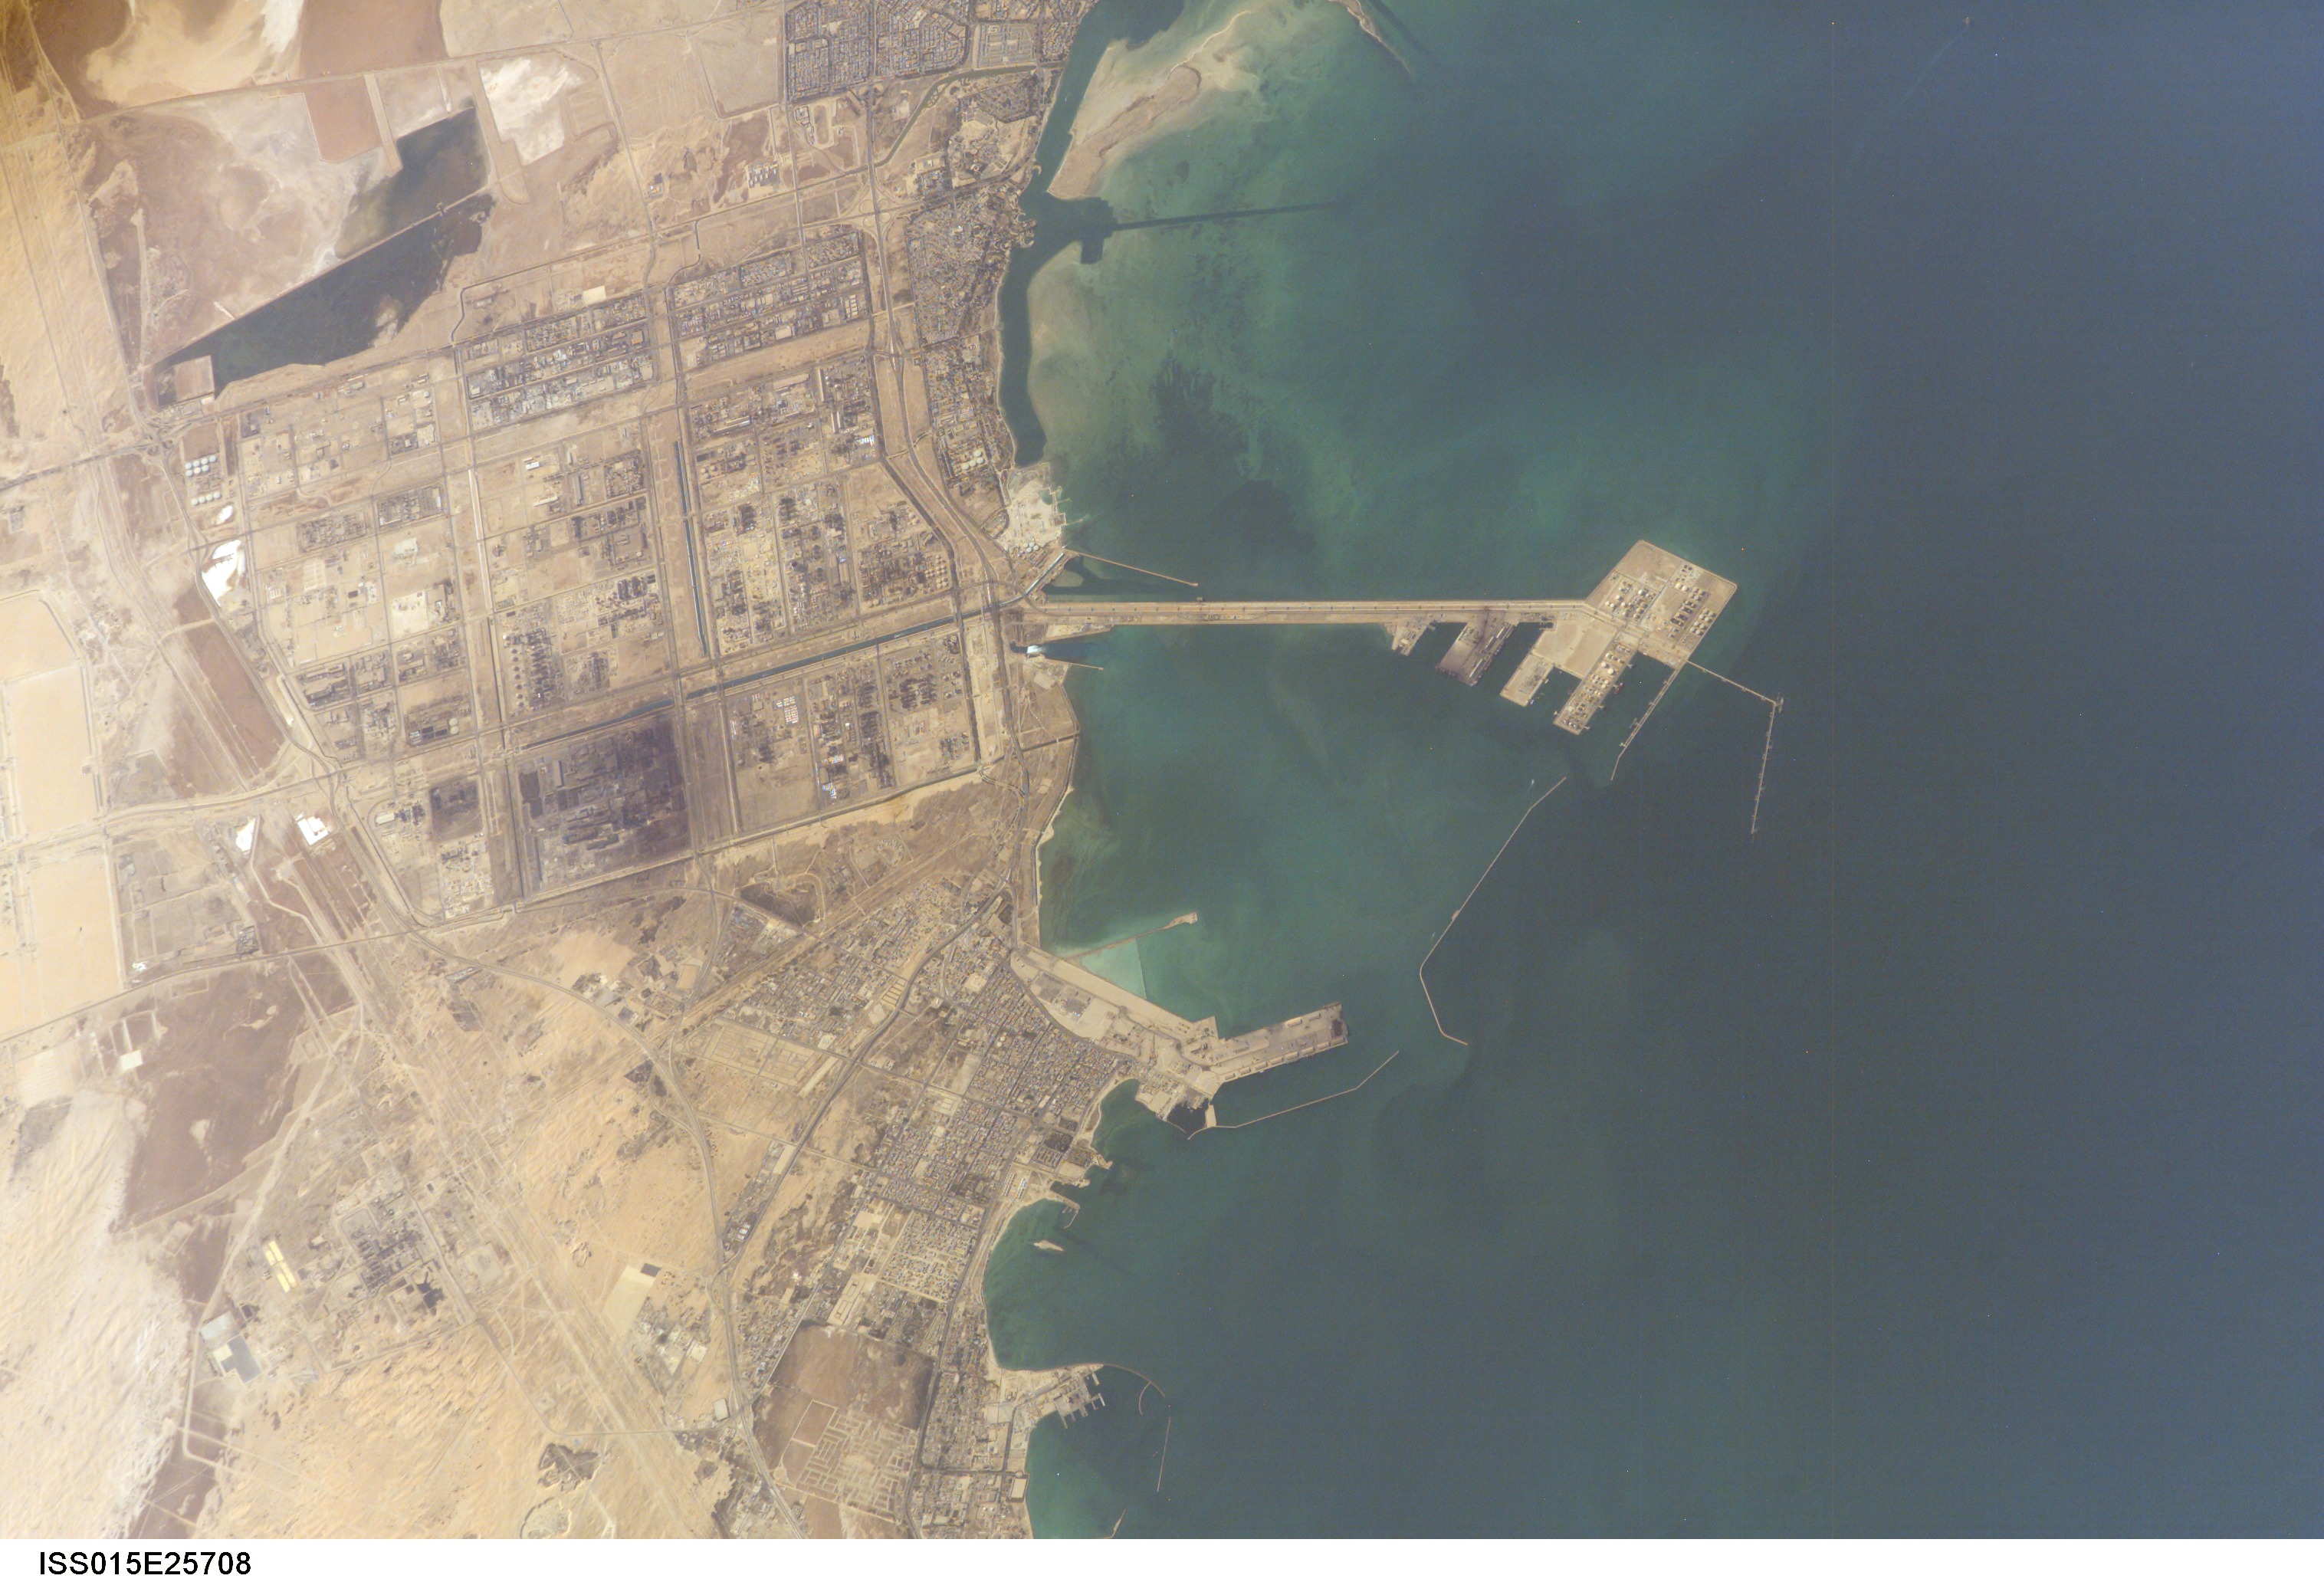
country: SAUDI ARABIA
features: AL JUBAYL, HARBOR, BREAKWATERS
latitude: 27.1
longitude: 49.6
